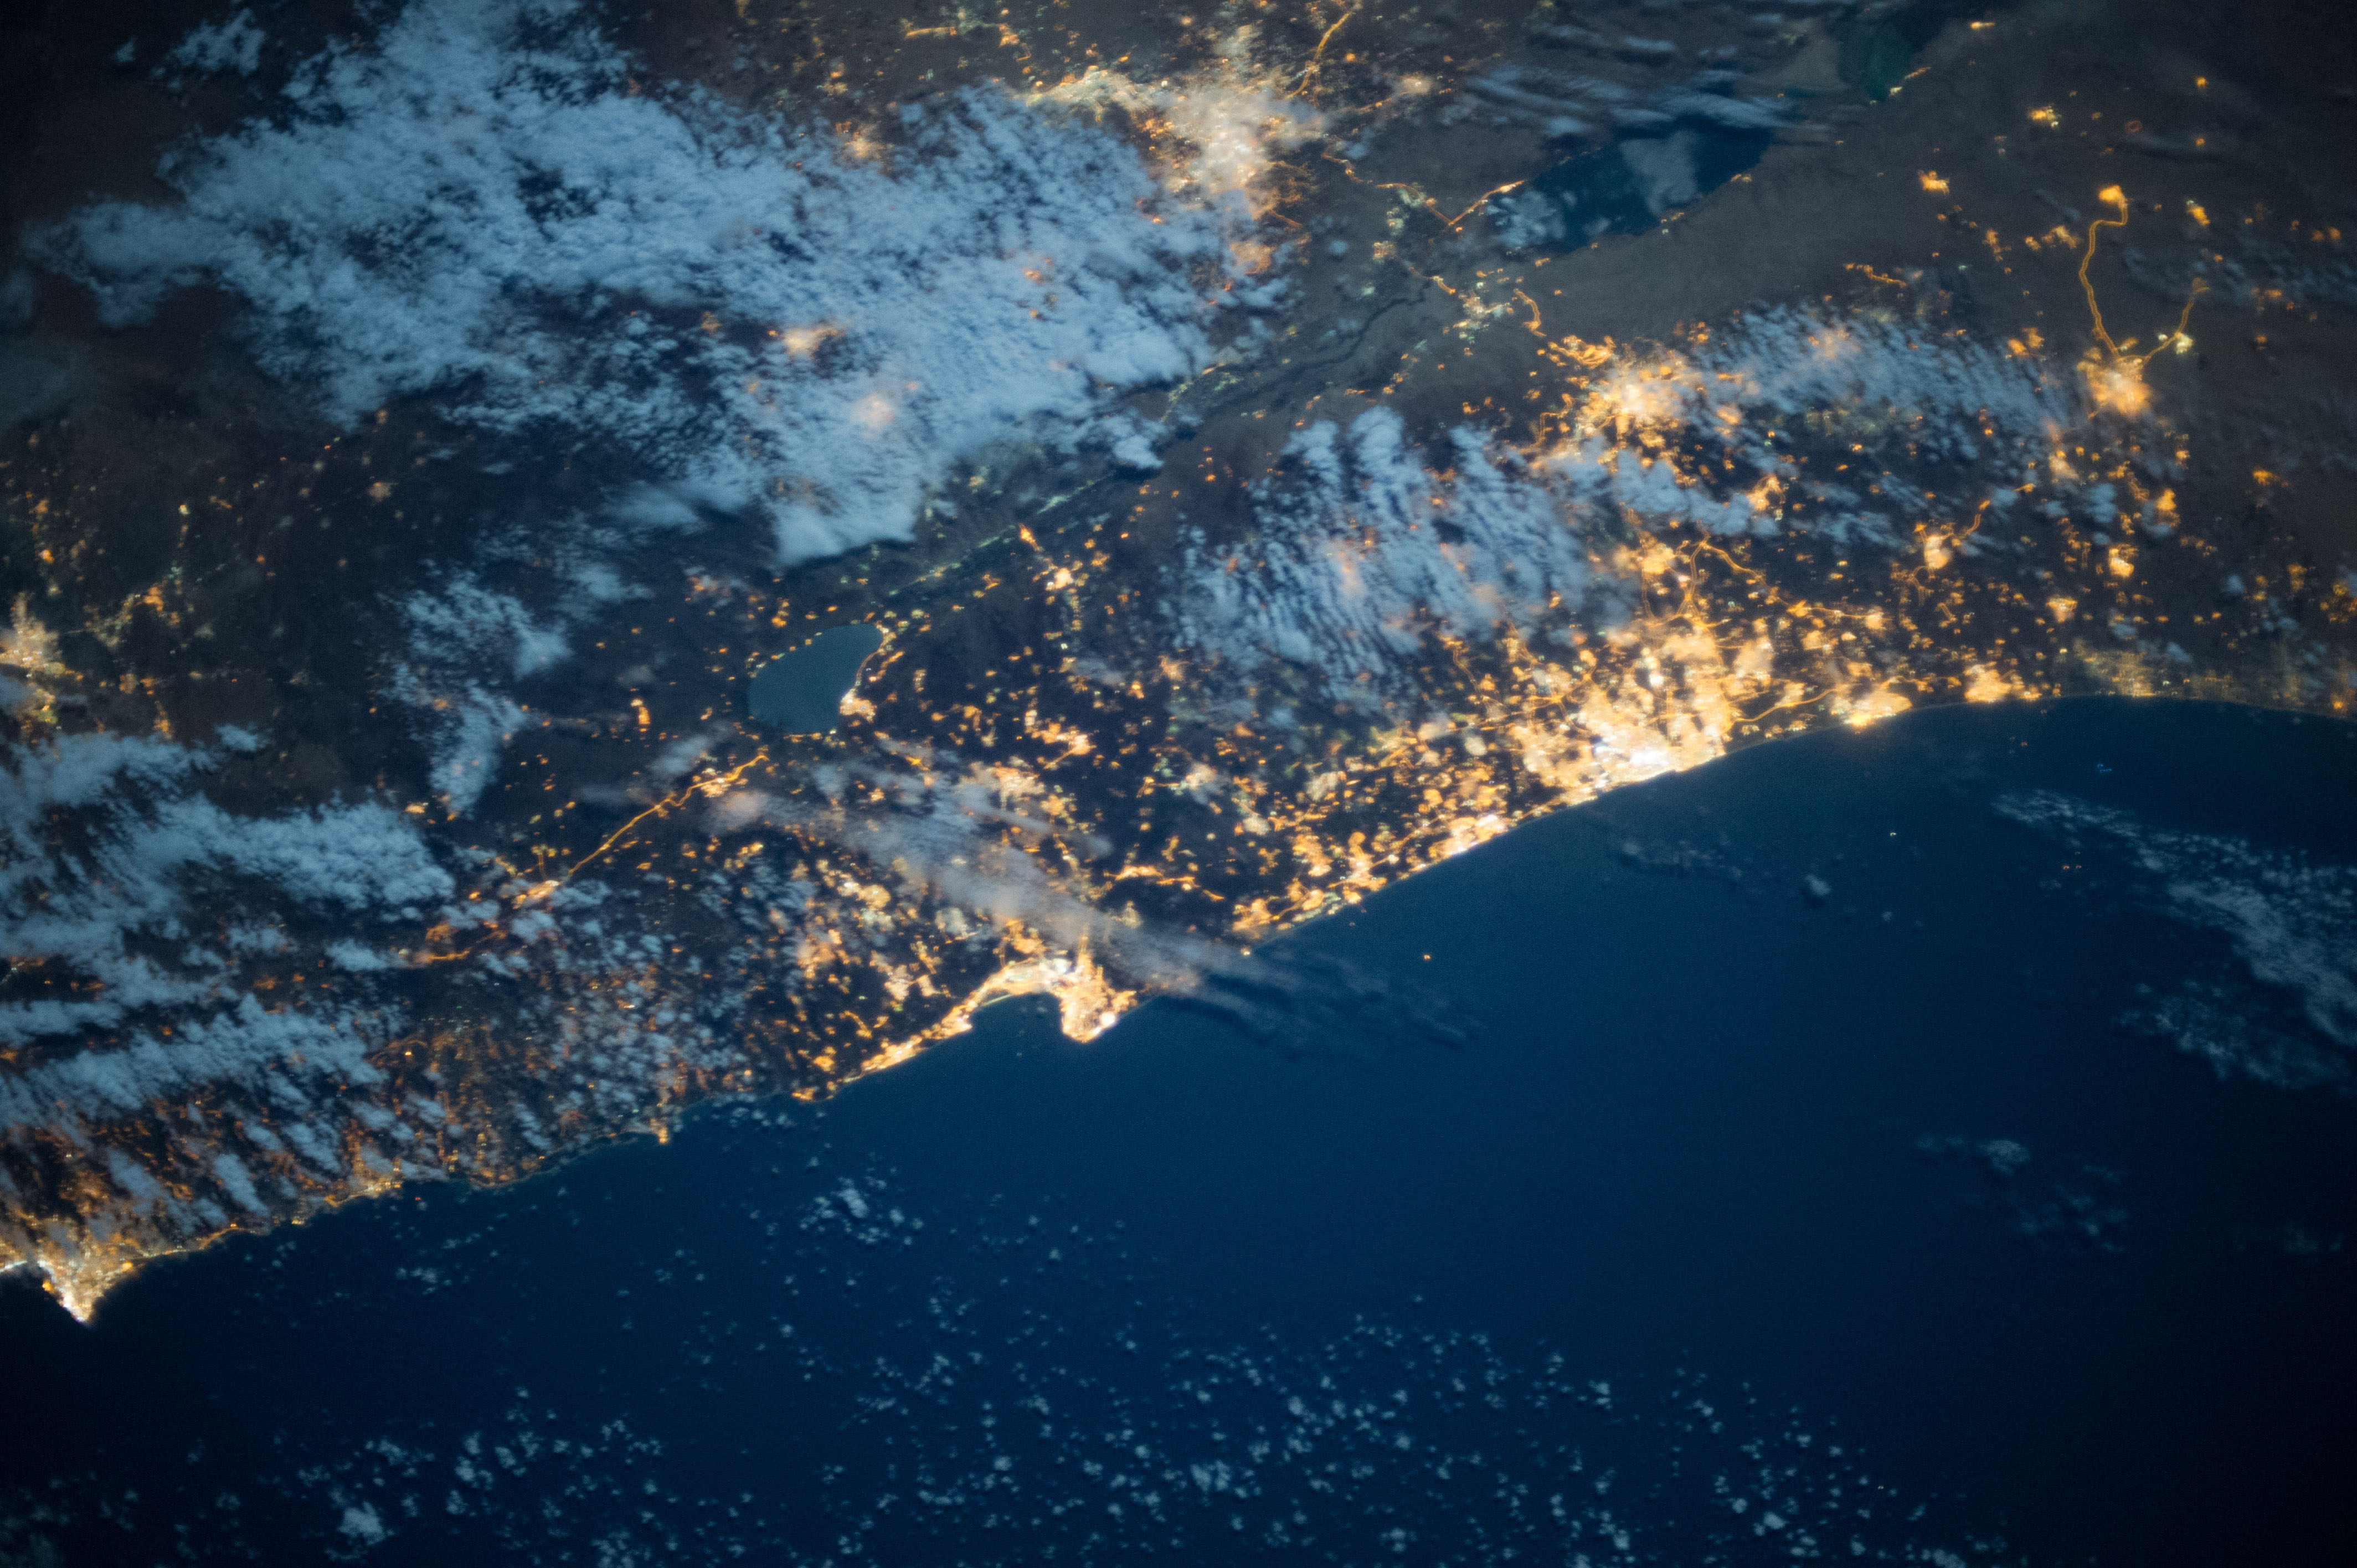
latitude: 32.8
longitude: 35.0
